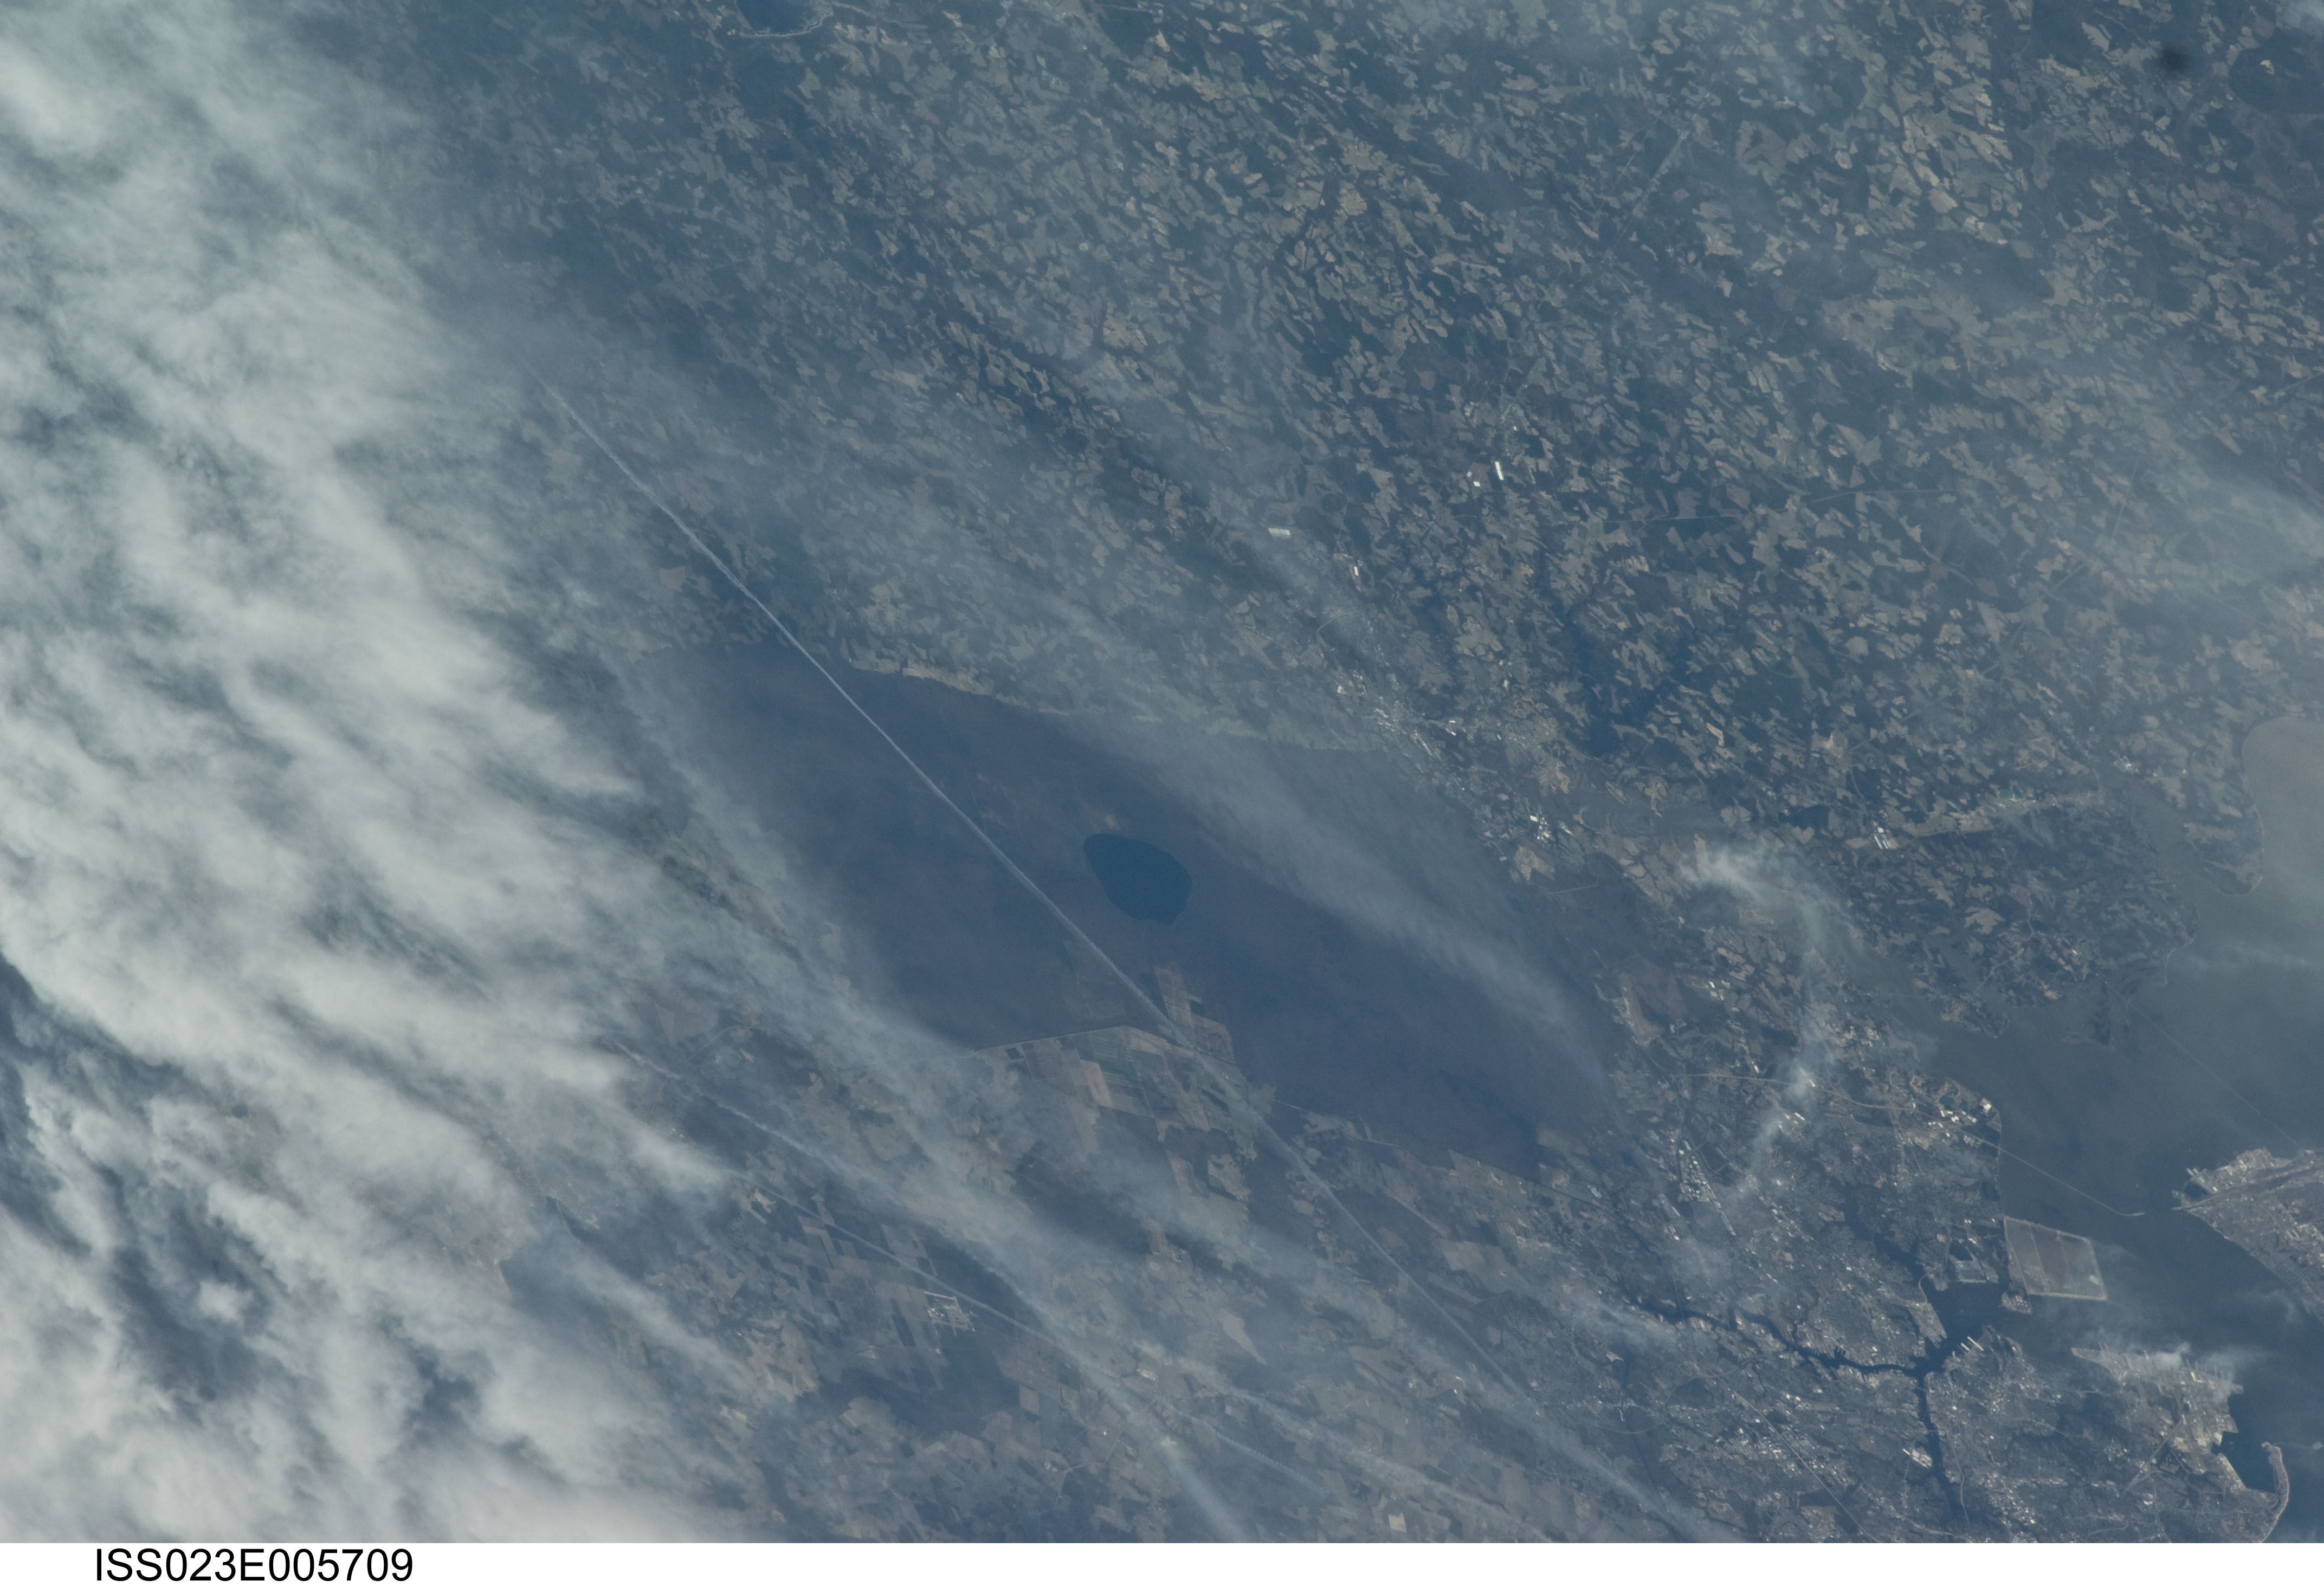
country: USA-VIRGINIA
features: L. DRUMMOND, ISLE OF WIGHT
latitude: 36.6
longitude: -76.5
